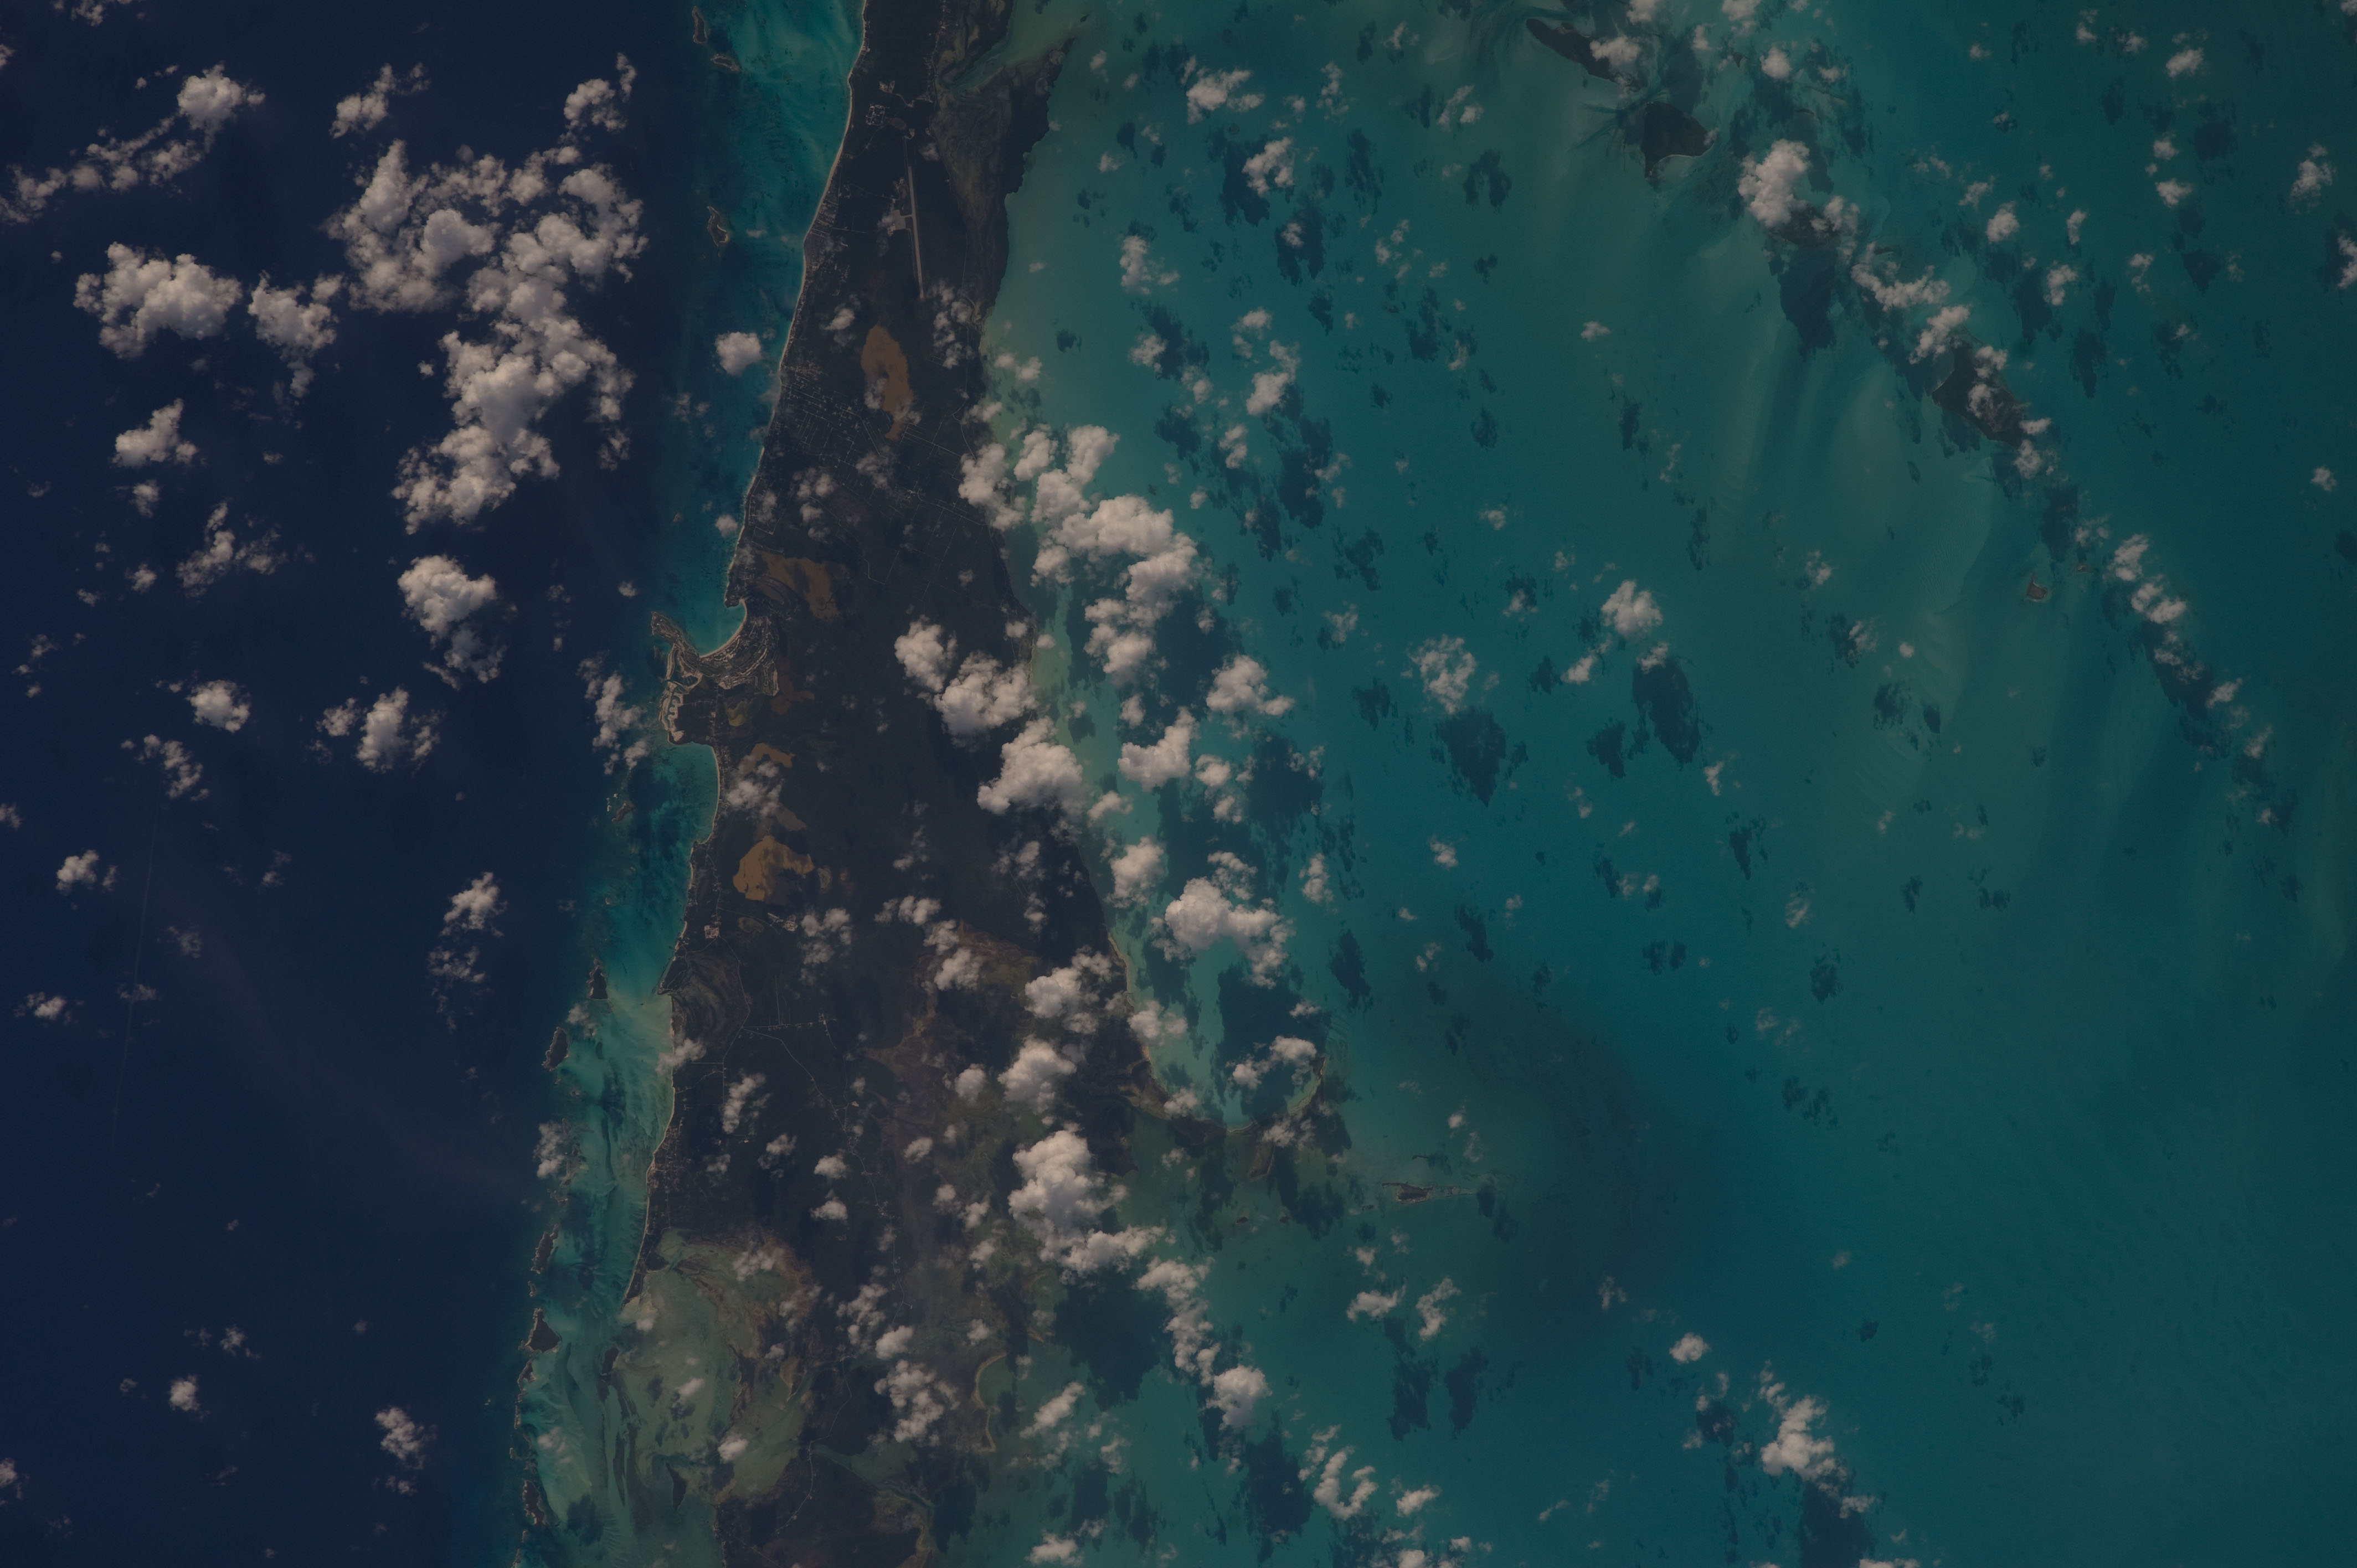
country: BAHAMAS
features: REEFS, GREAT EXUMA I., ROCKERS POINT SETTLEMENT, AIRPORT
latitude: 23.6
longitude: -75.9
